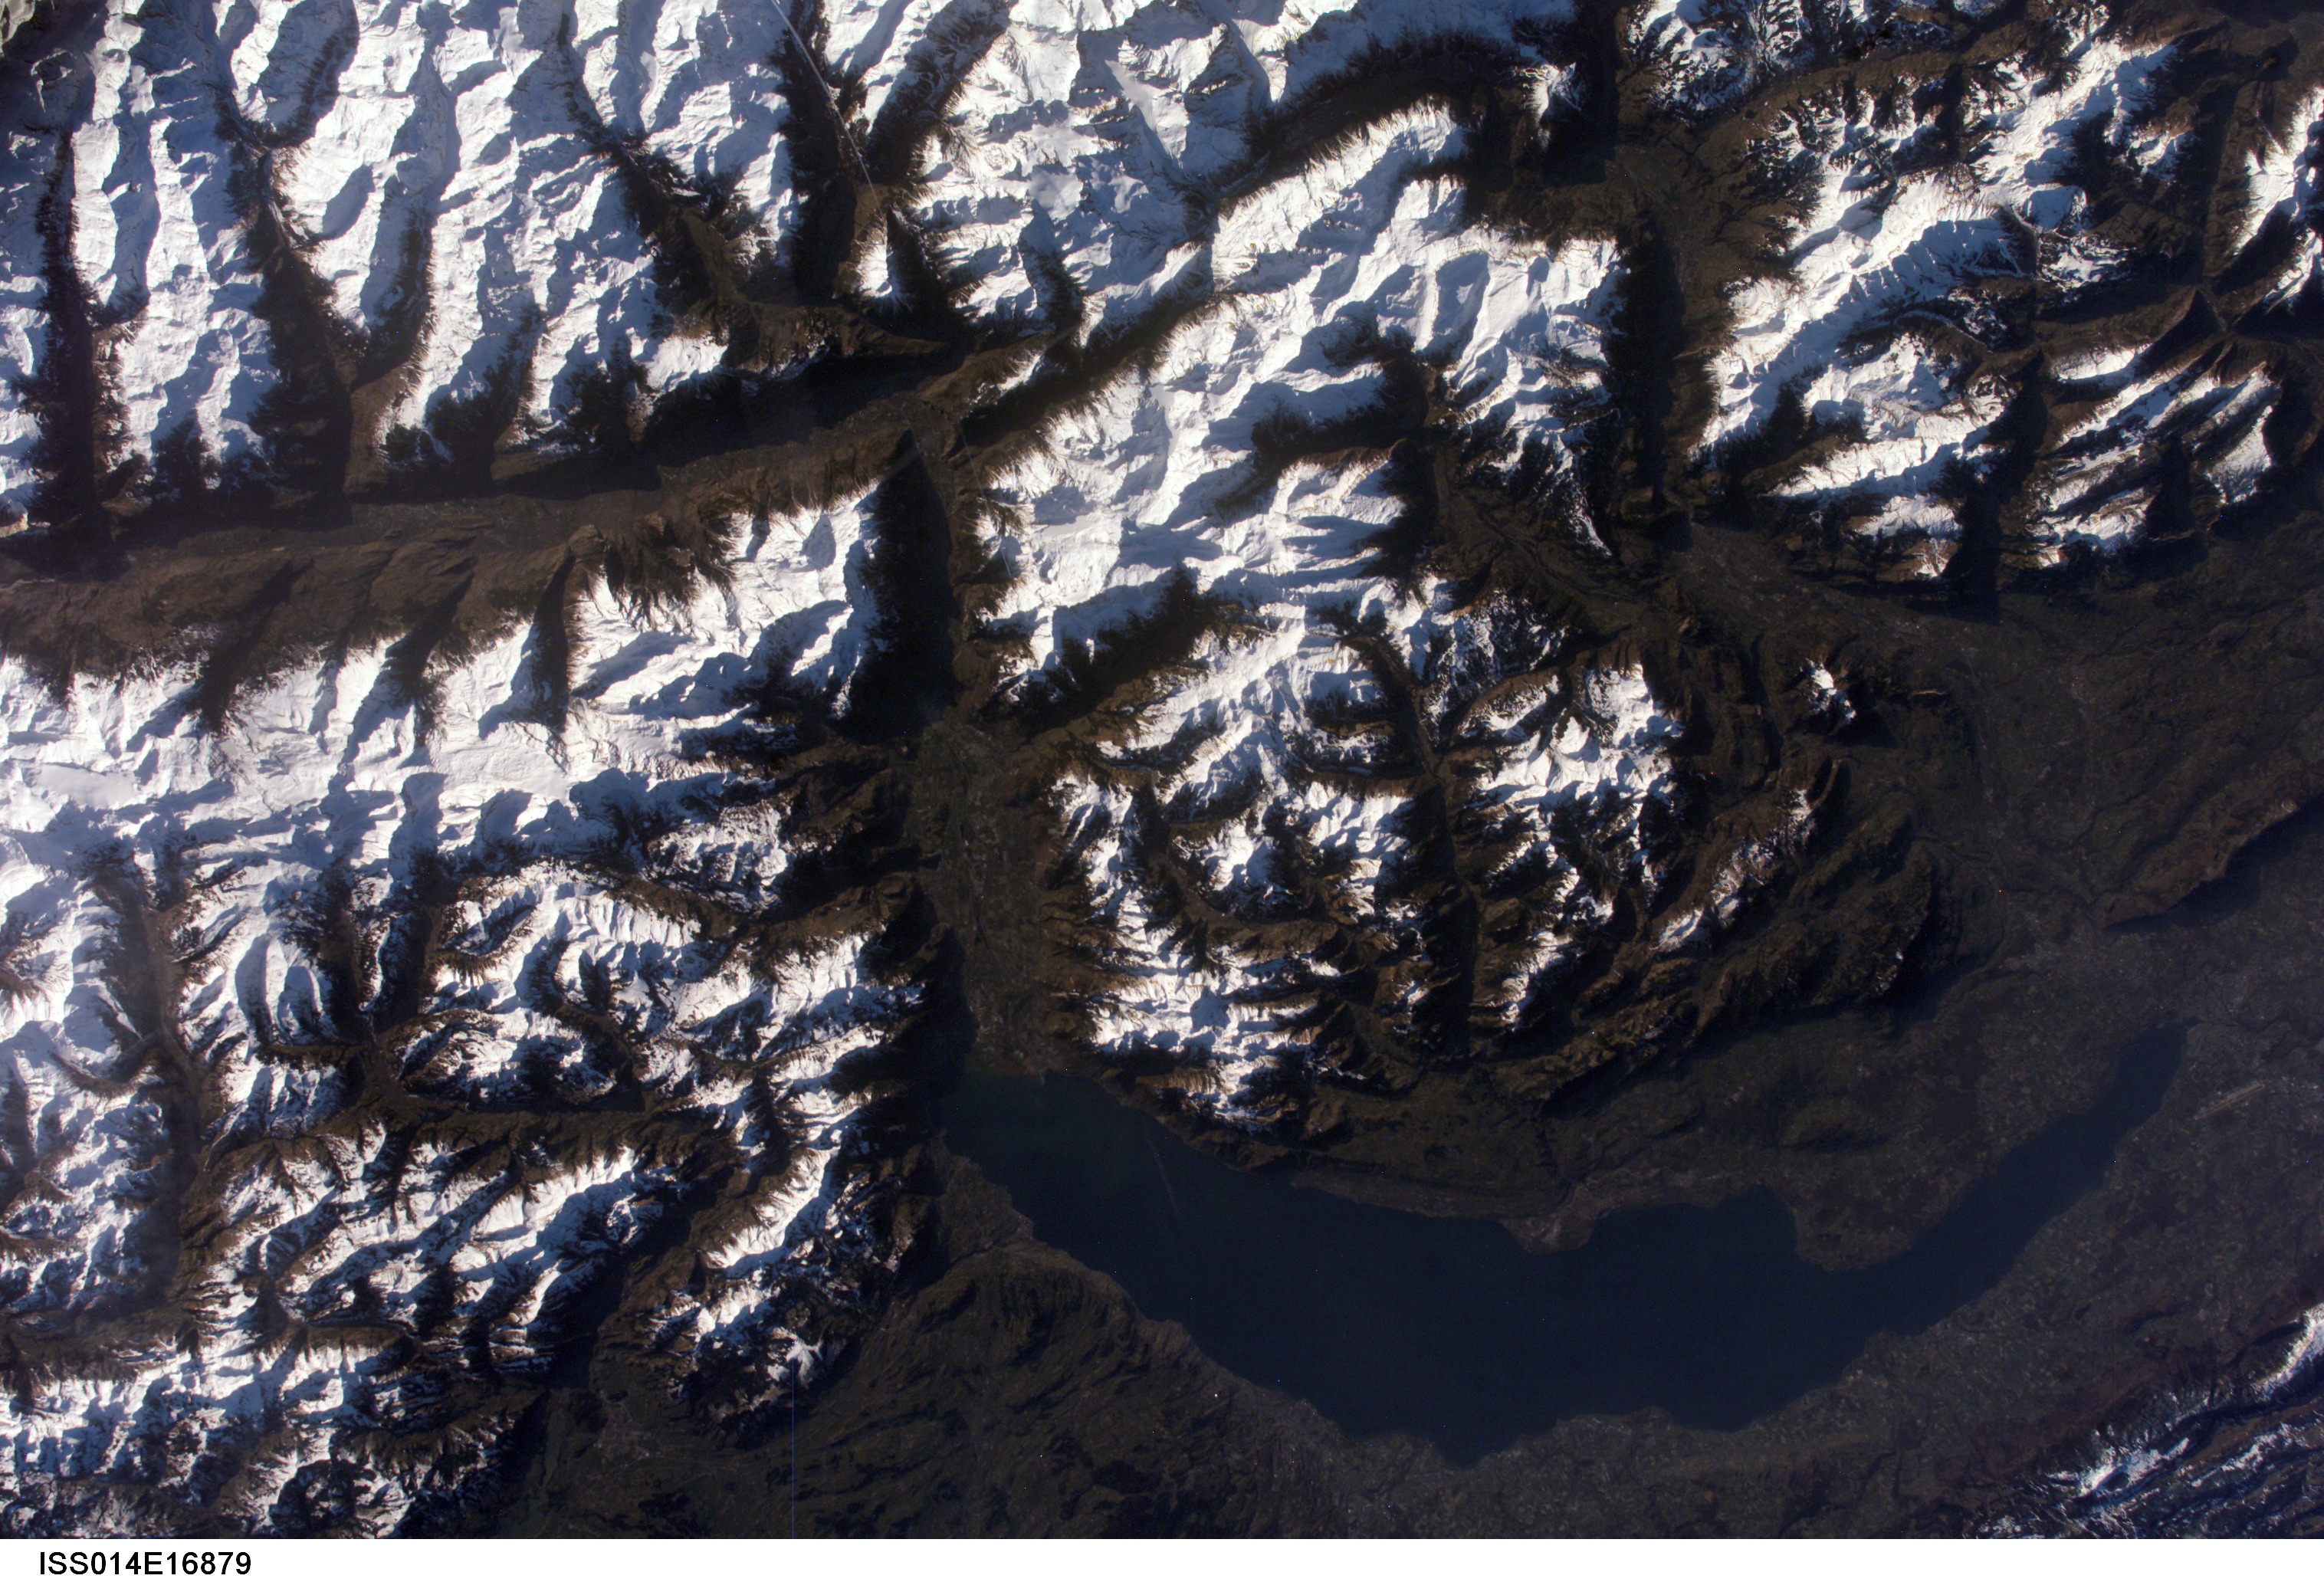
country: FRANCE
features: L. GENEVA, RHONE R. V., ALPS
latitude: 46.0
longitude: 7.0
